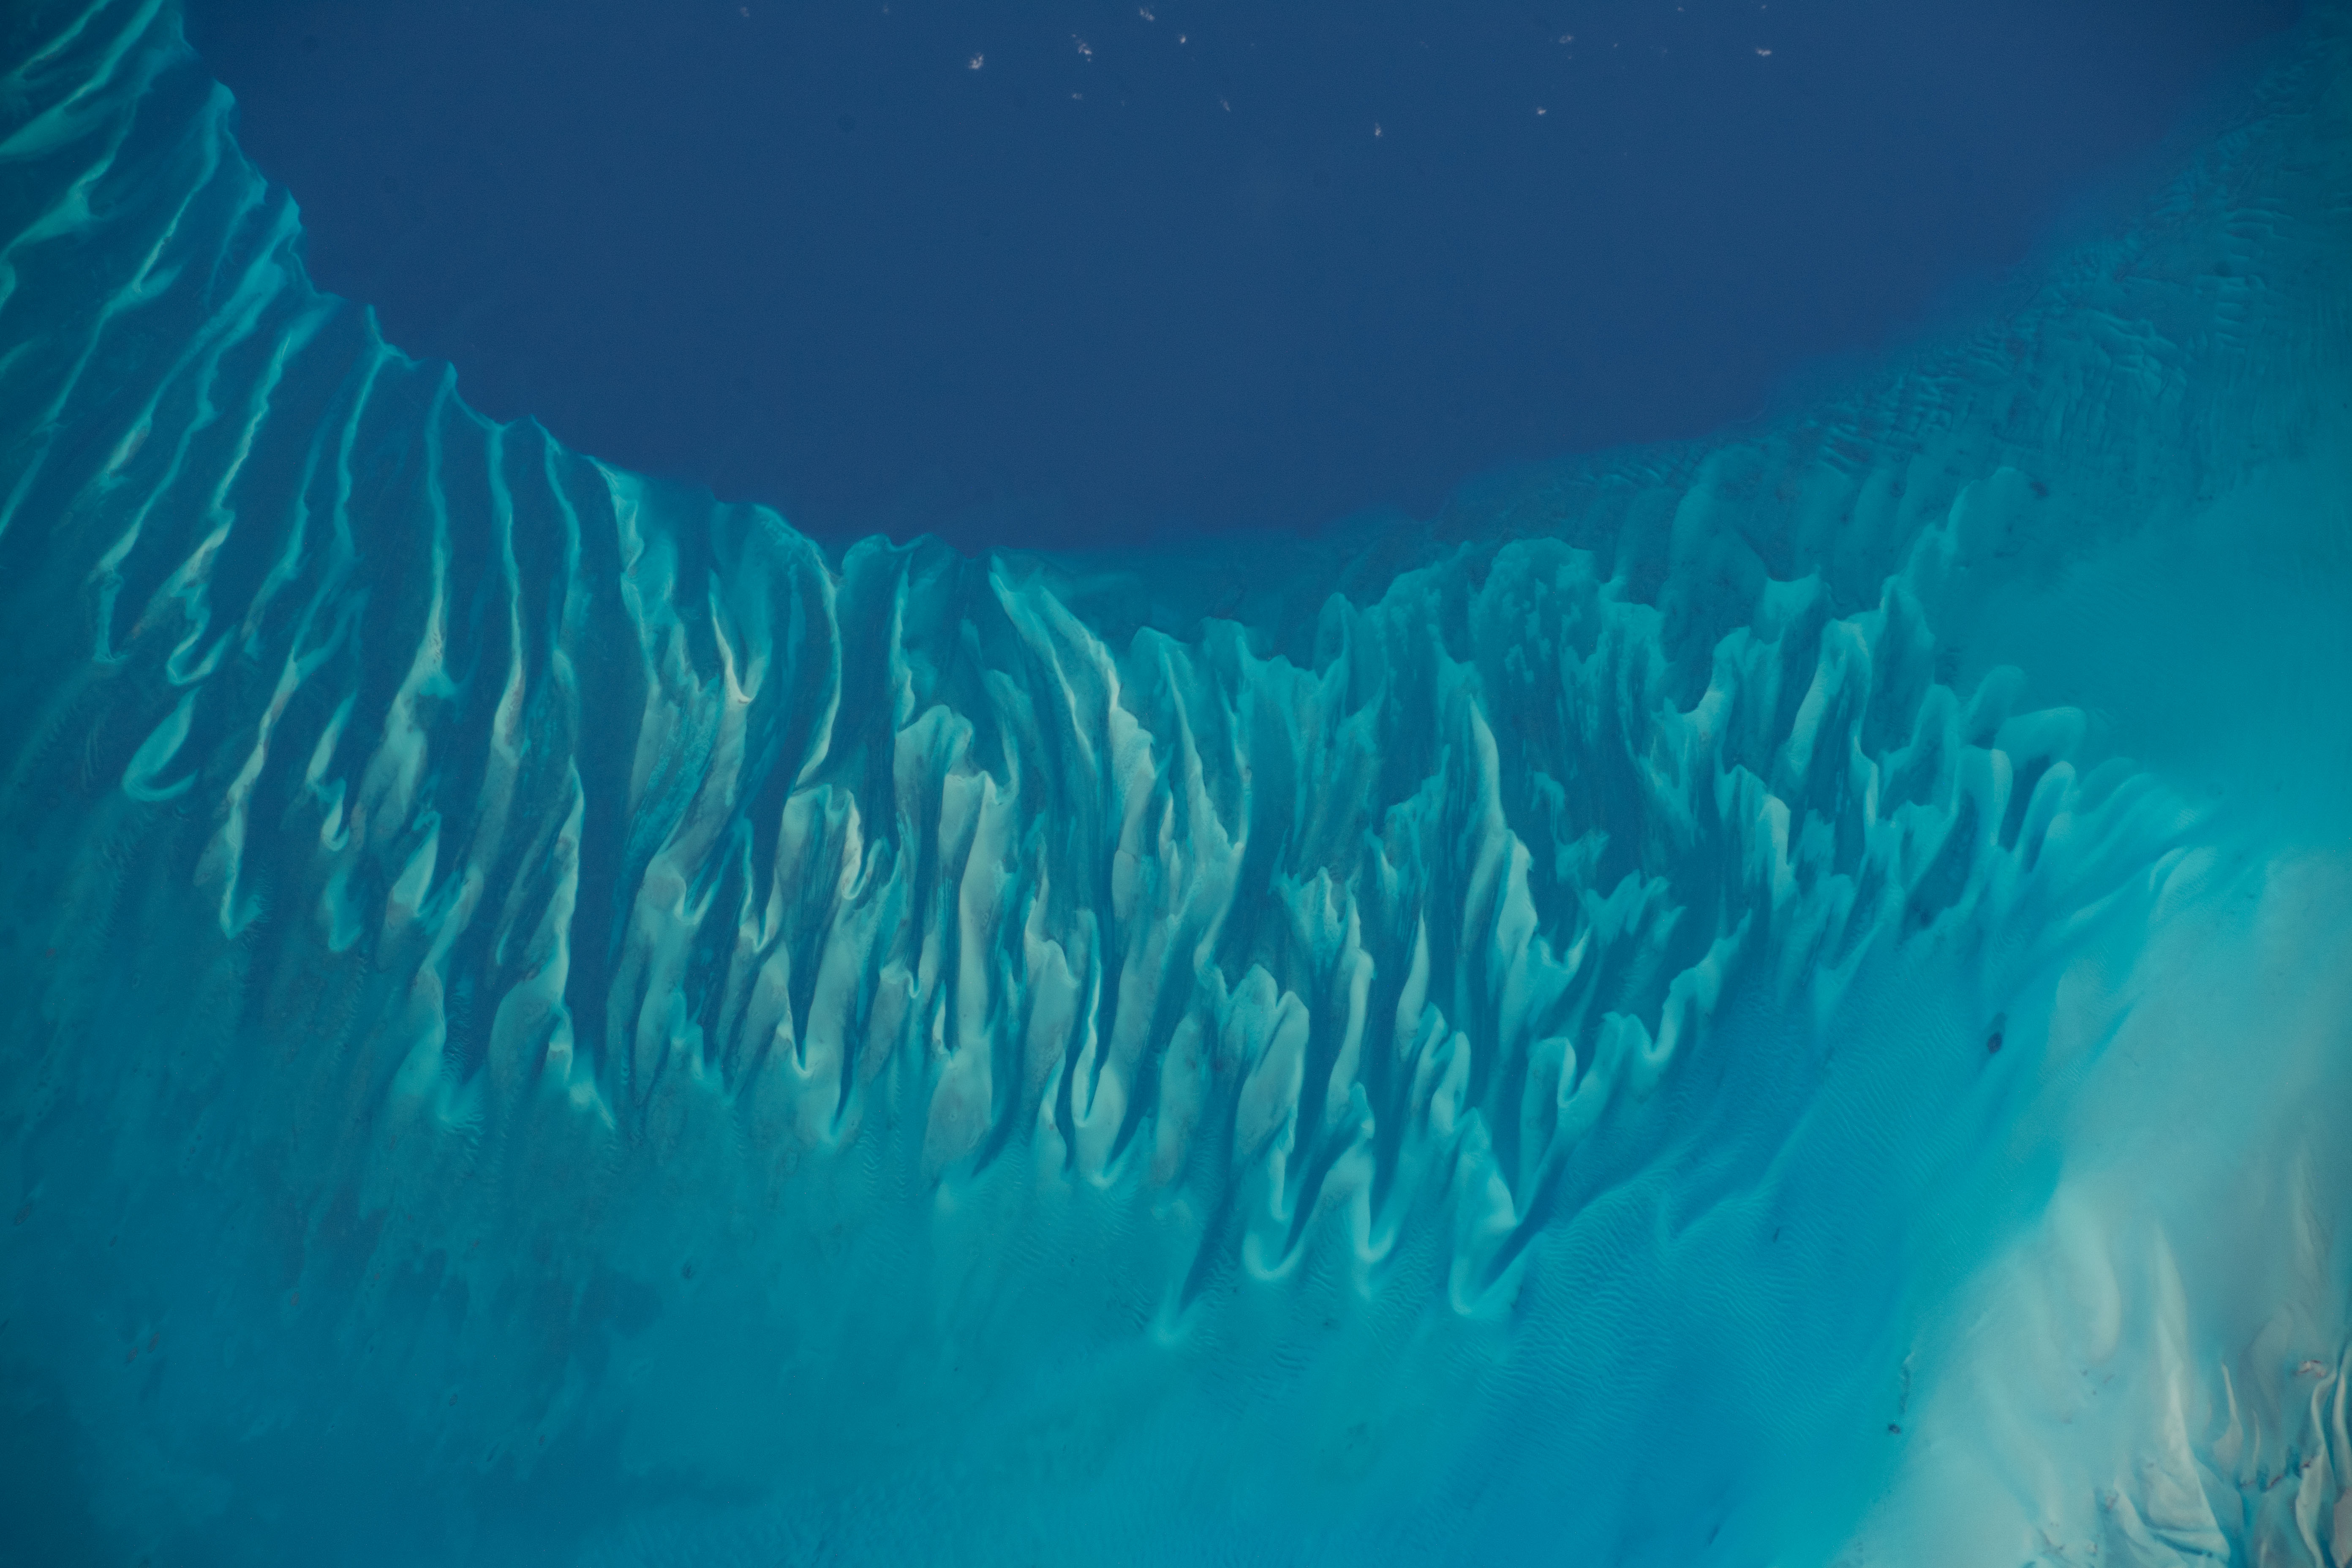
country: BAHAMAS
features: TONGUE OF THE OCEAN
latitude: 23.6
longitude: -76.4
